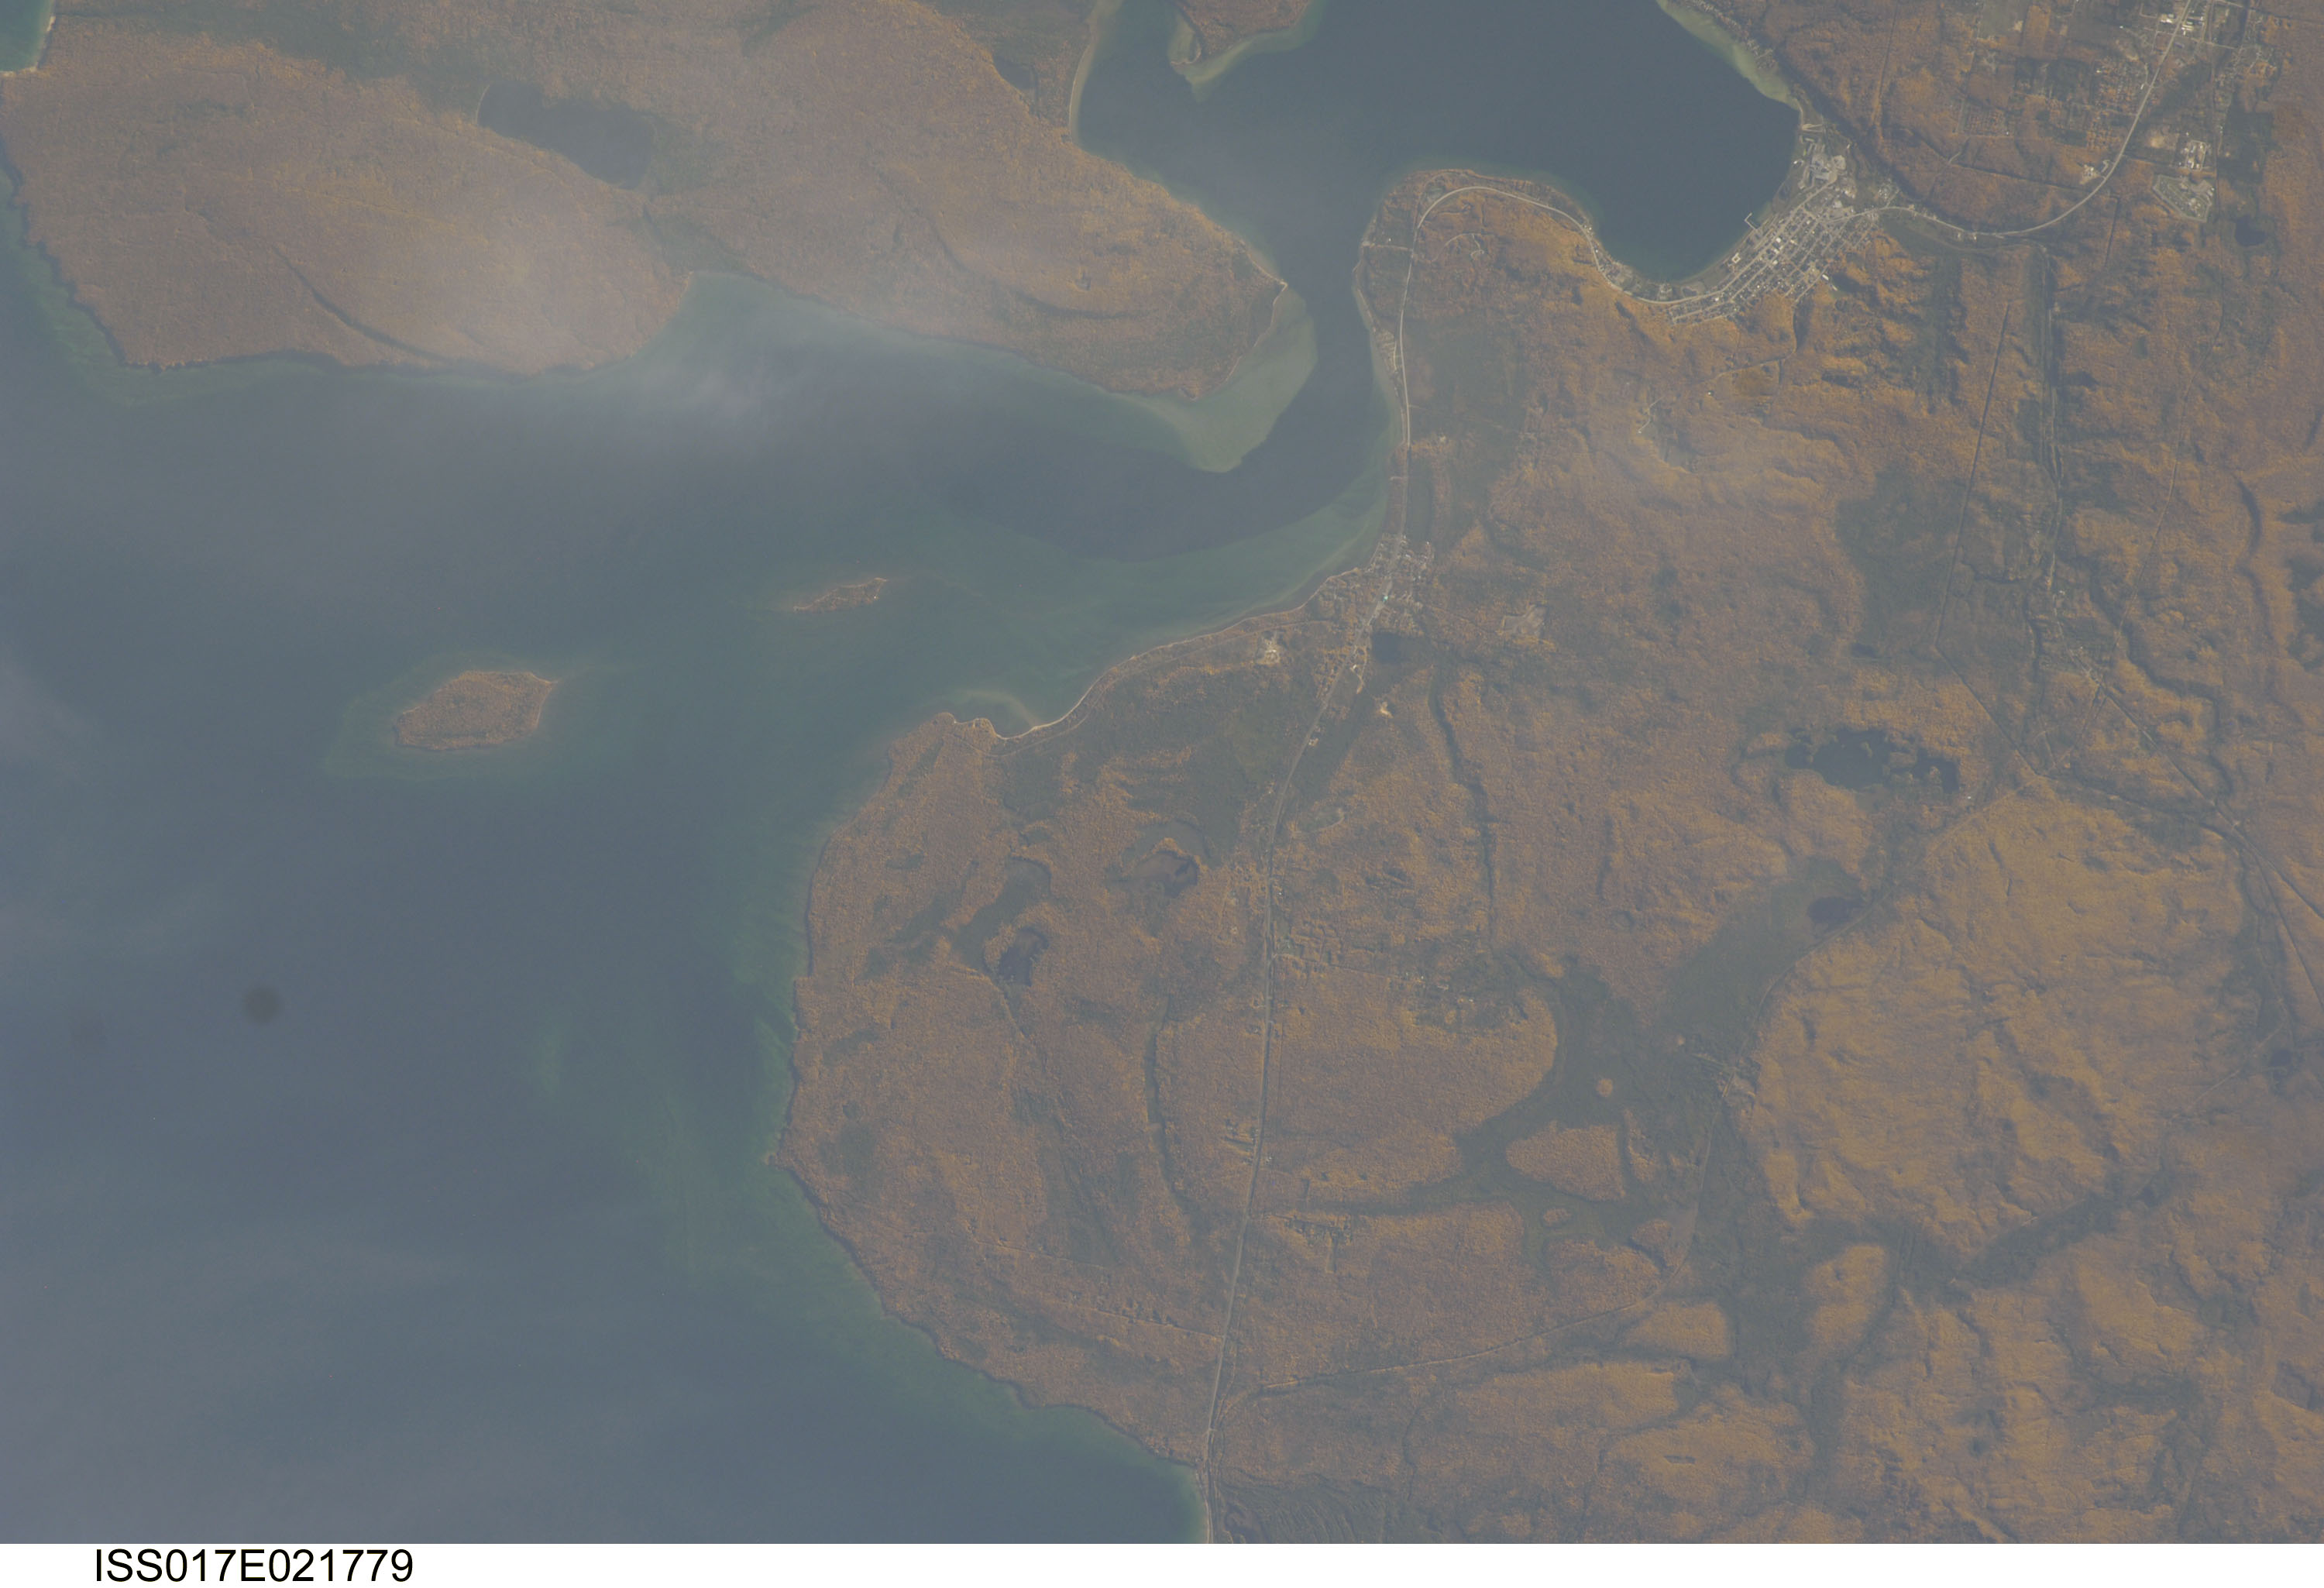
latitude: 46.5
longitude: -86.7
